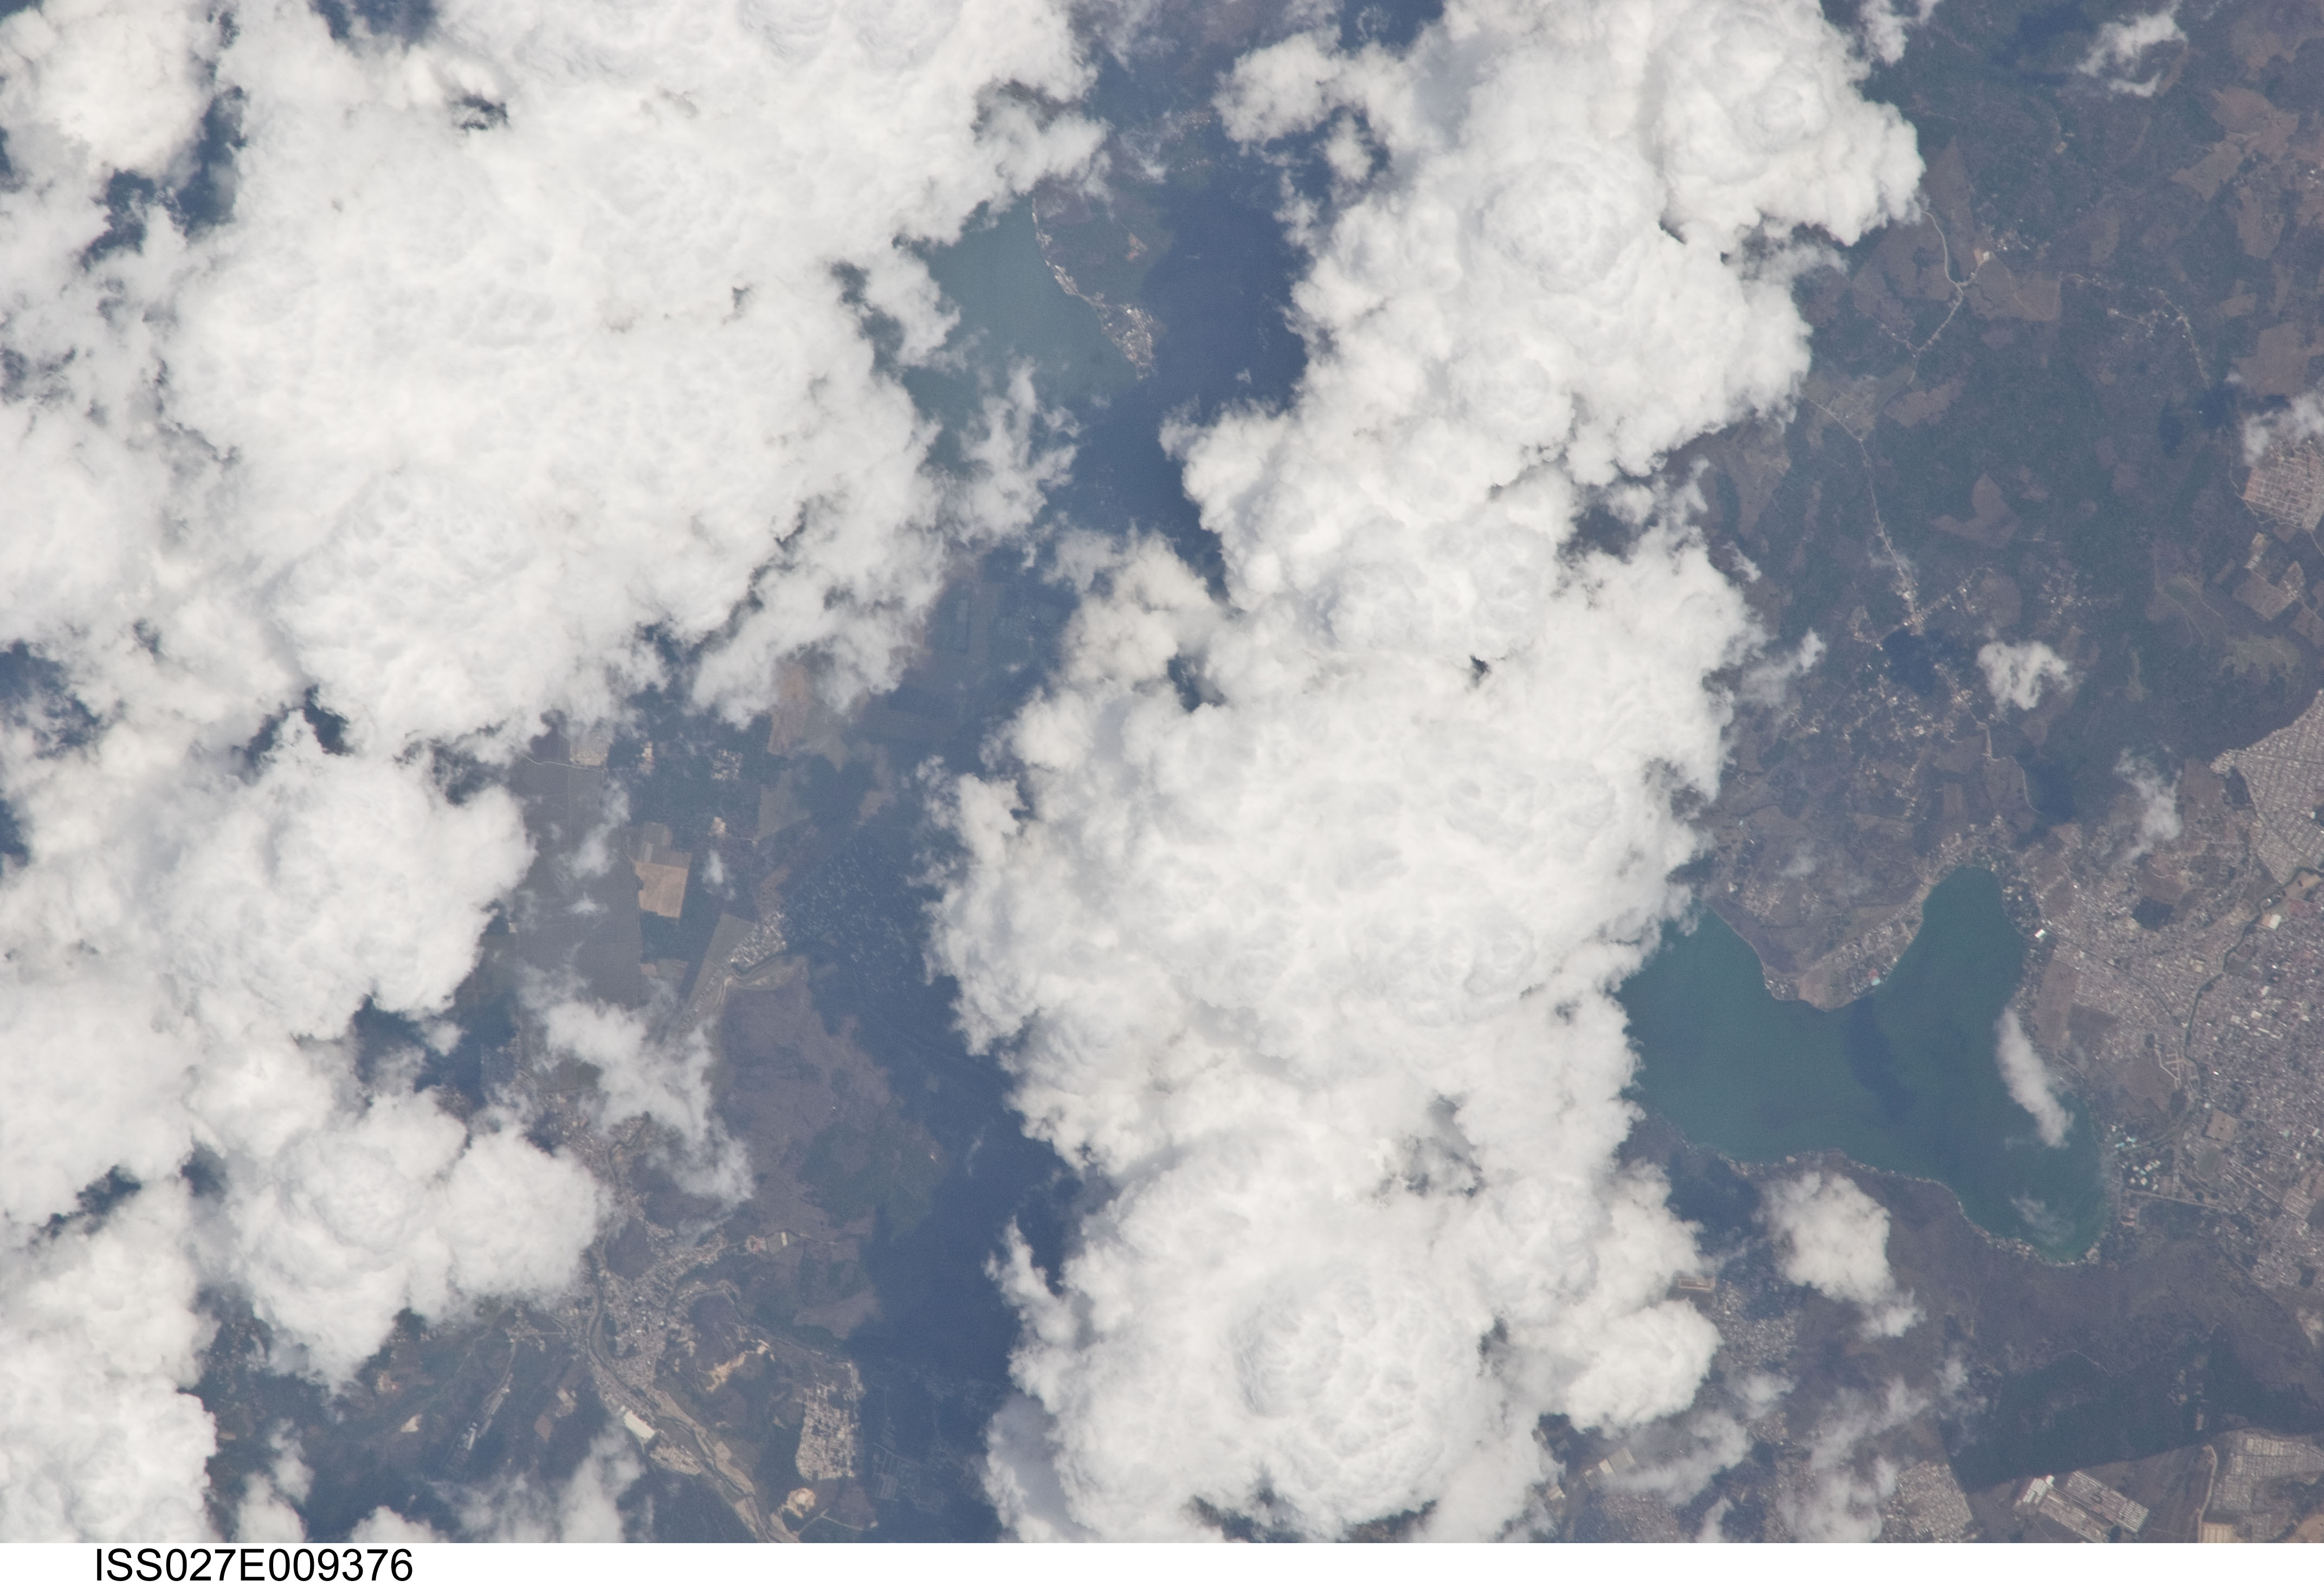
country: GUATEMALA
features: RESERVOIR SOUTH OF GUATEMALA CITY, URBAN AREAS
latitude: 14.5
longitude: -90.6
